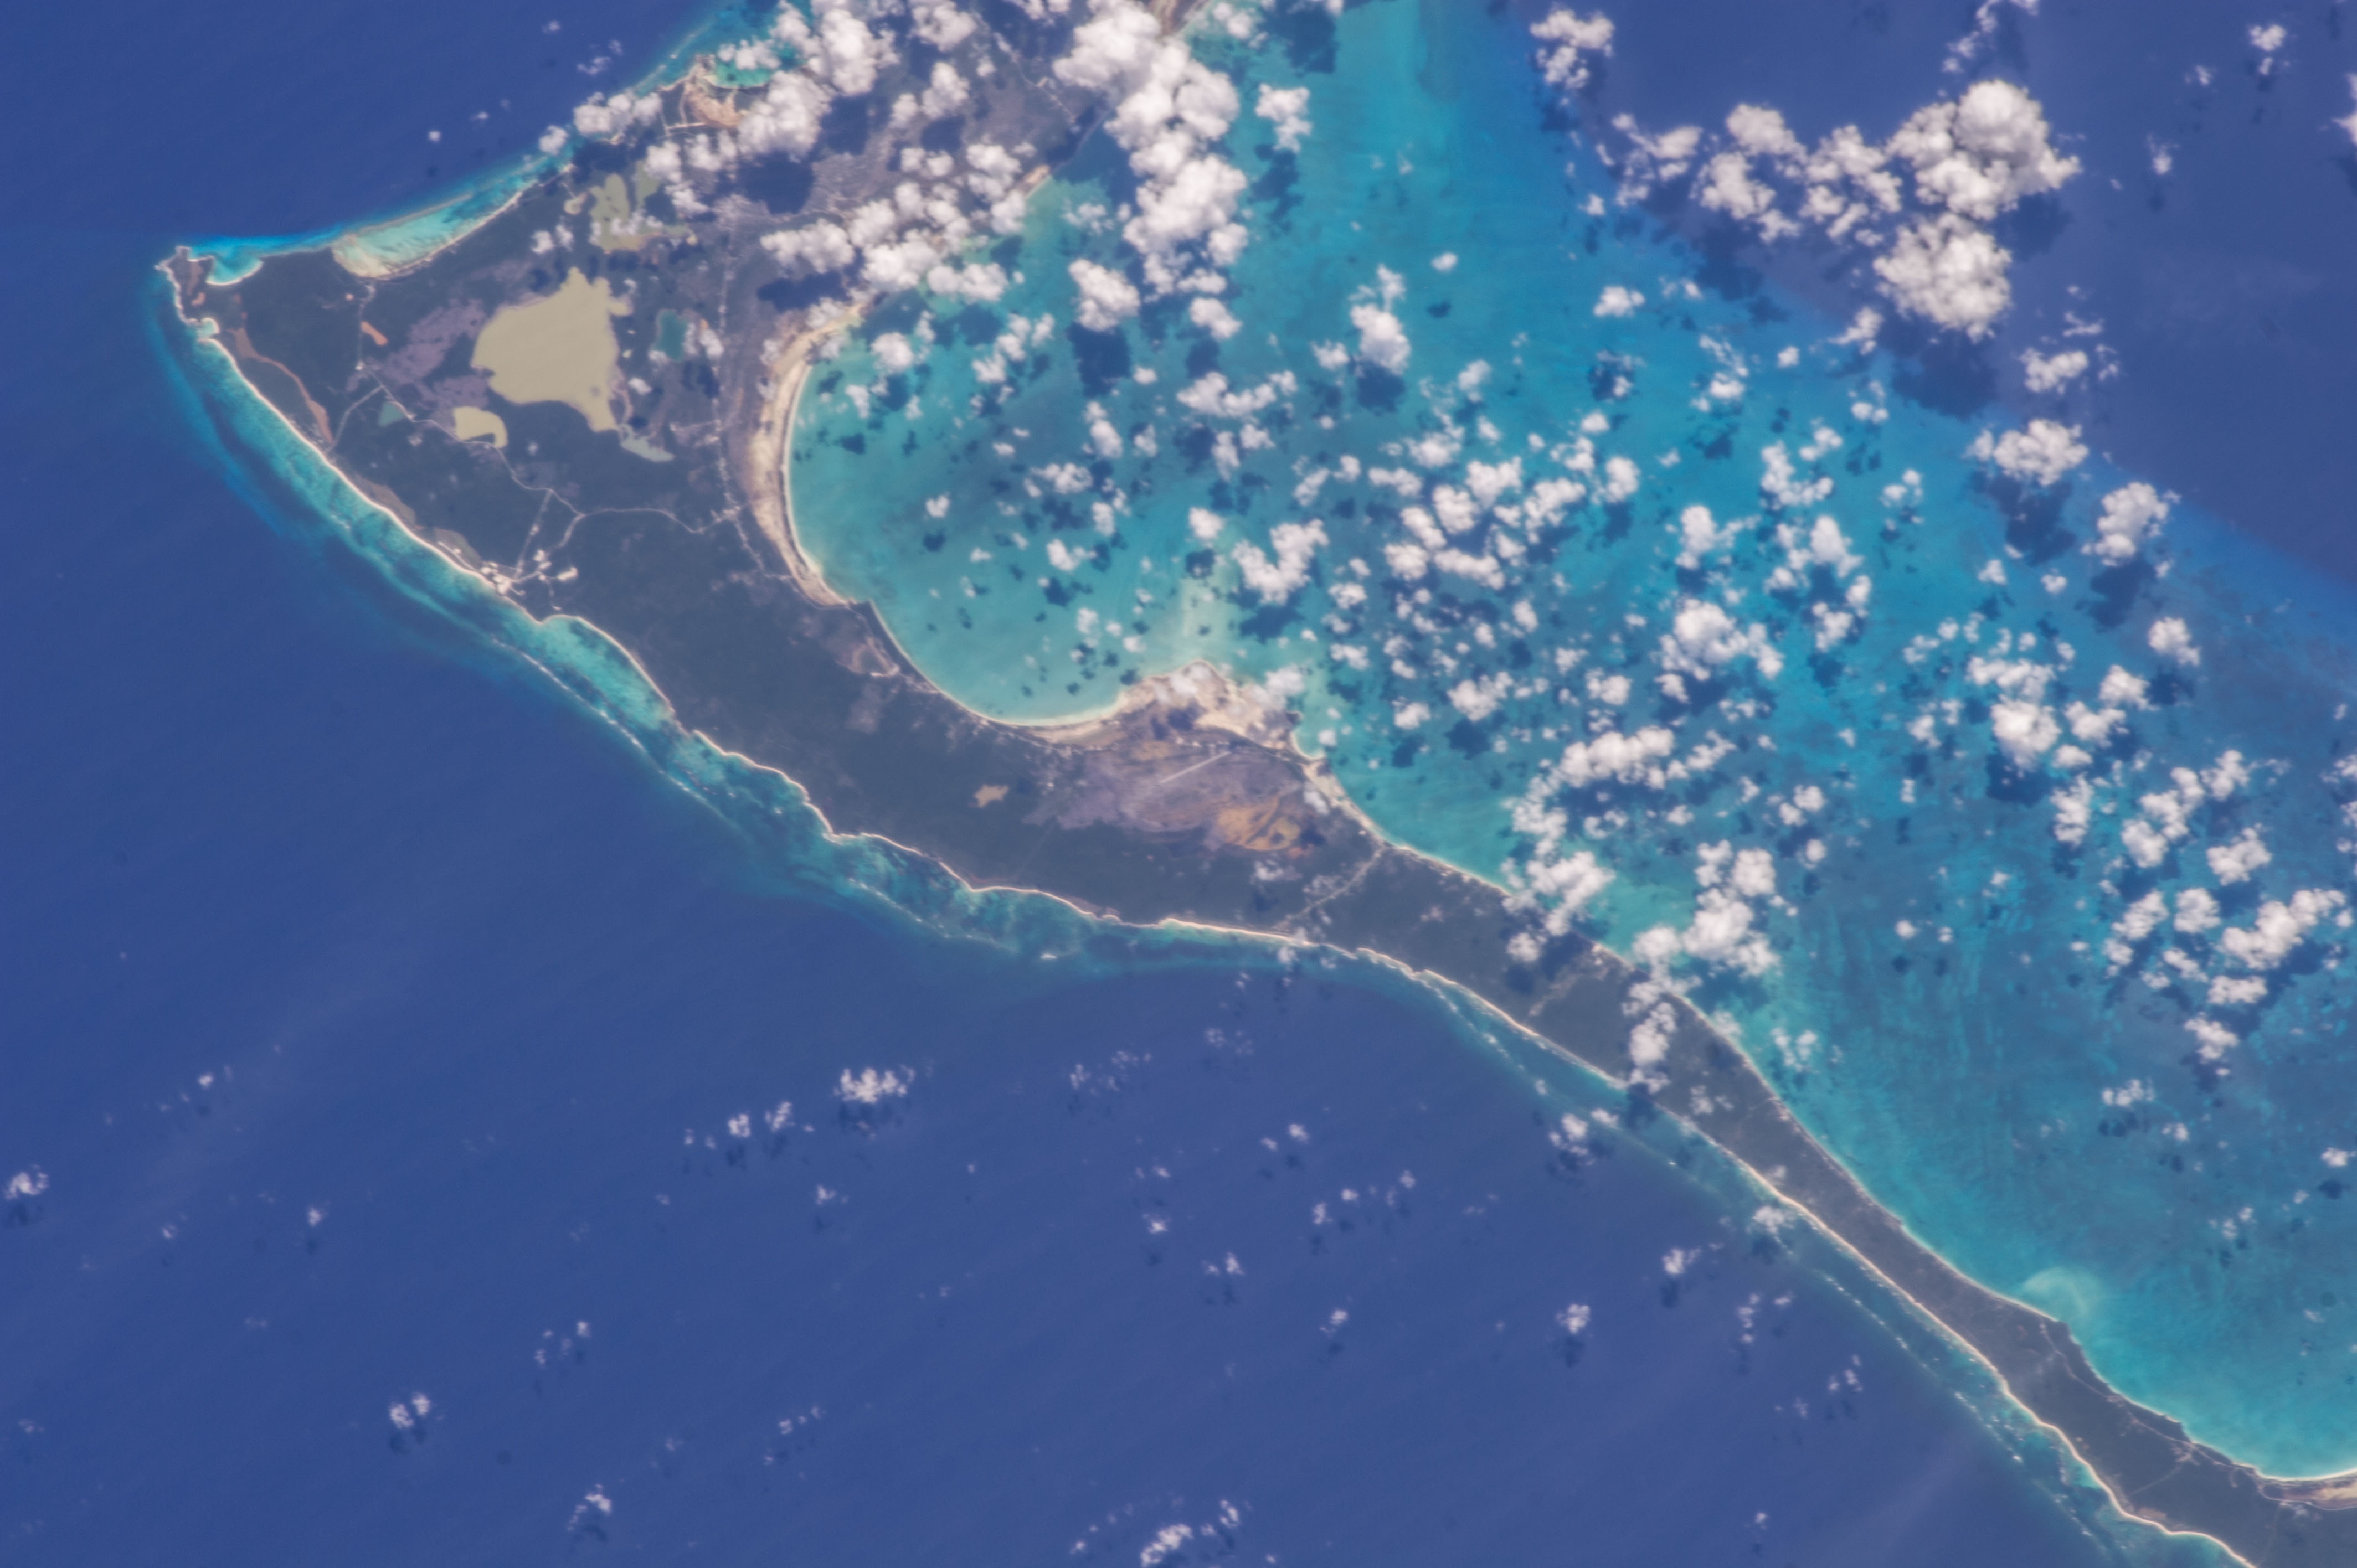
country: BAHAMAS
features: CAT ISLAND, ATLANTIC OCEAN
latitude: 24.3
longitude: -75.5
